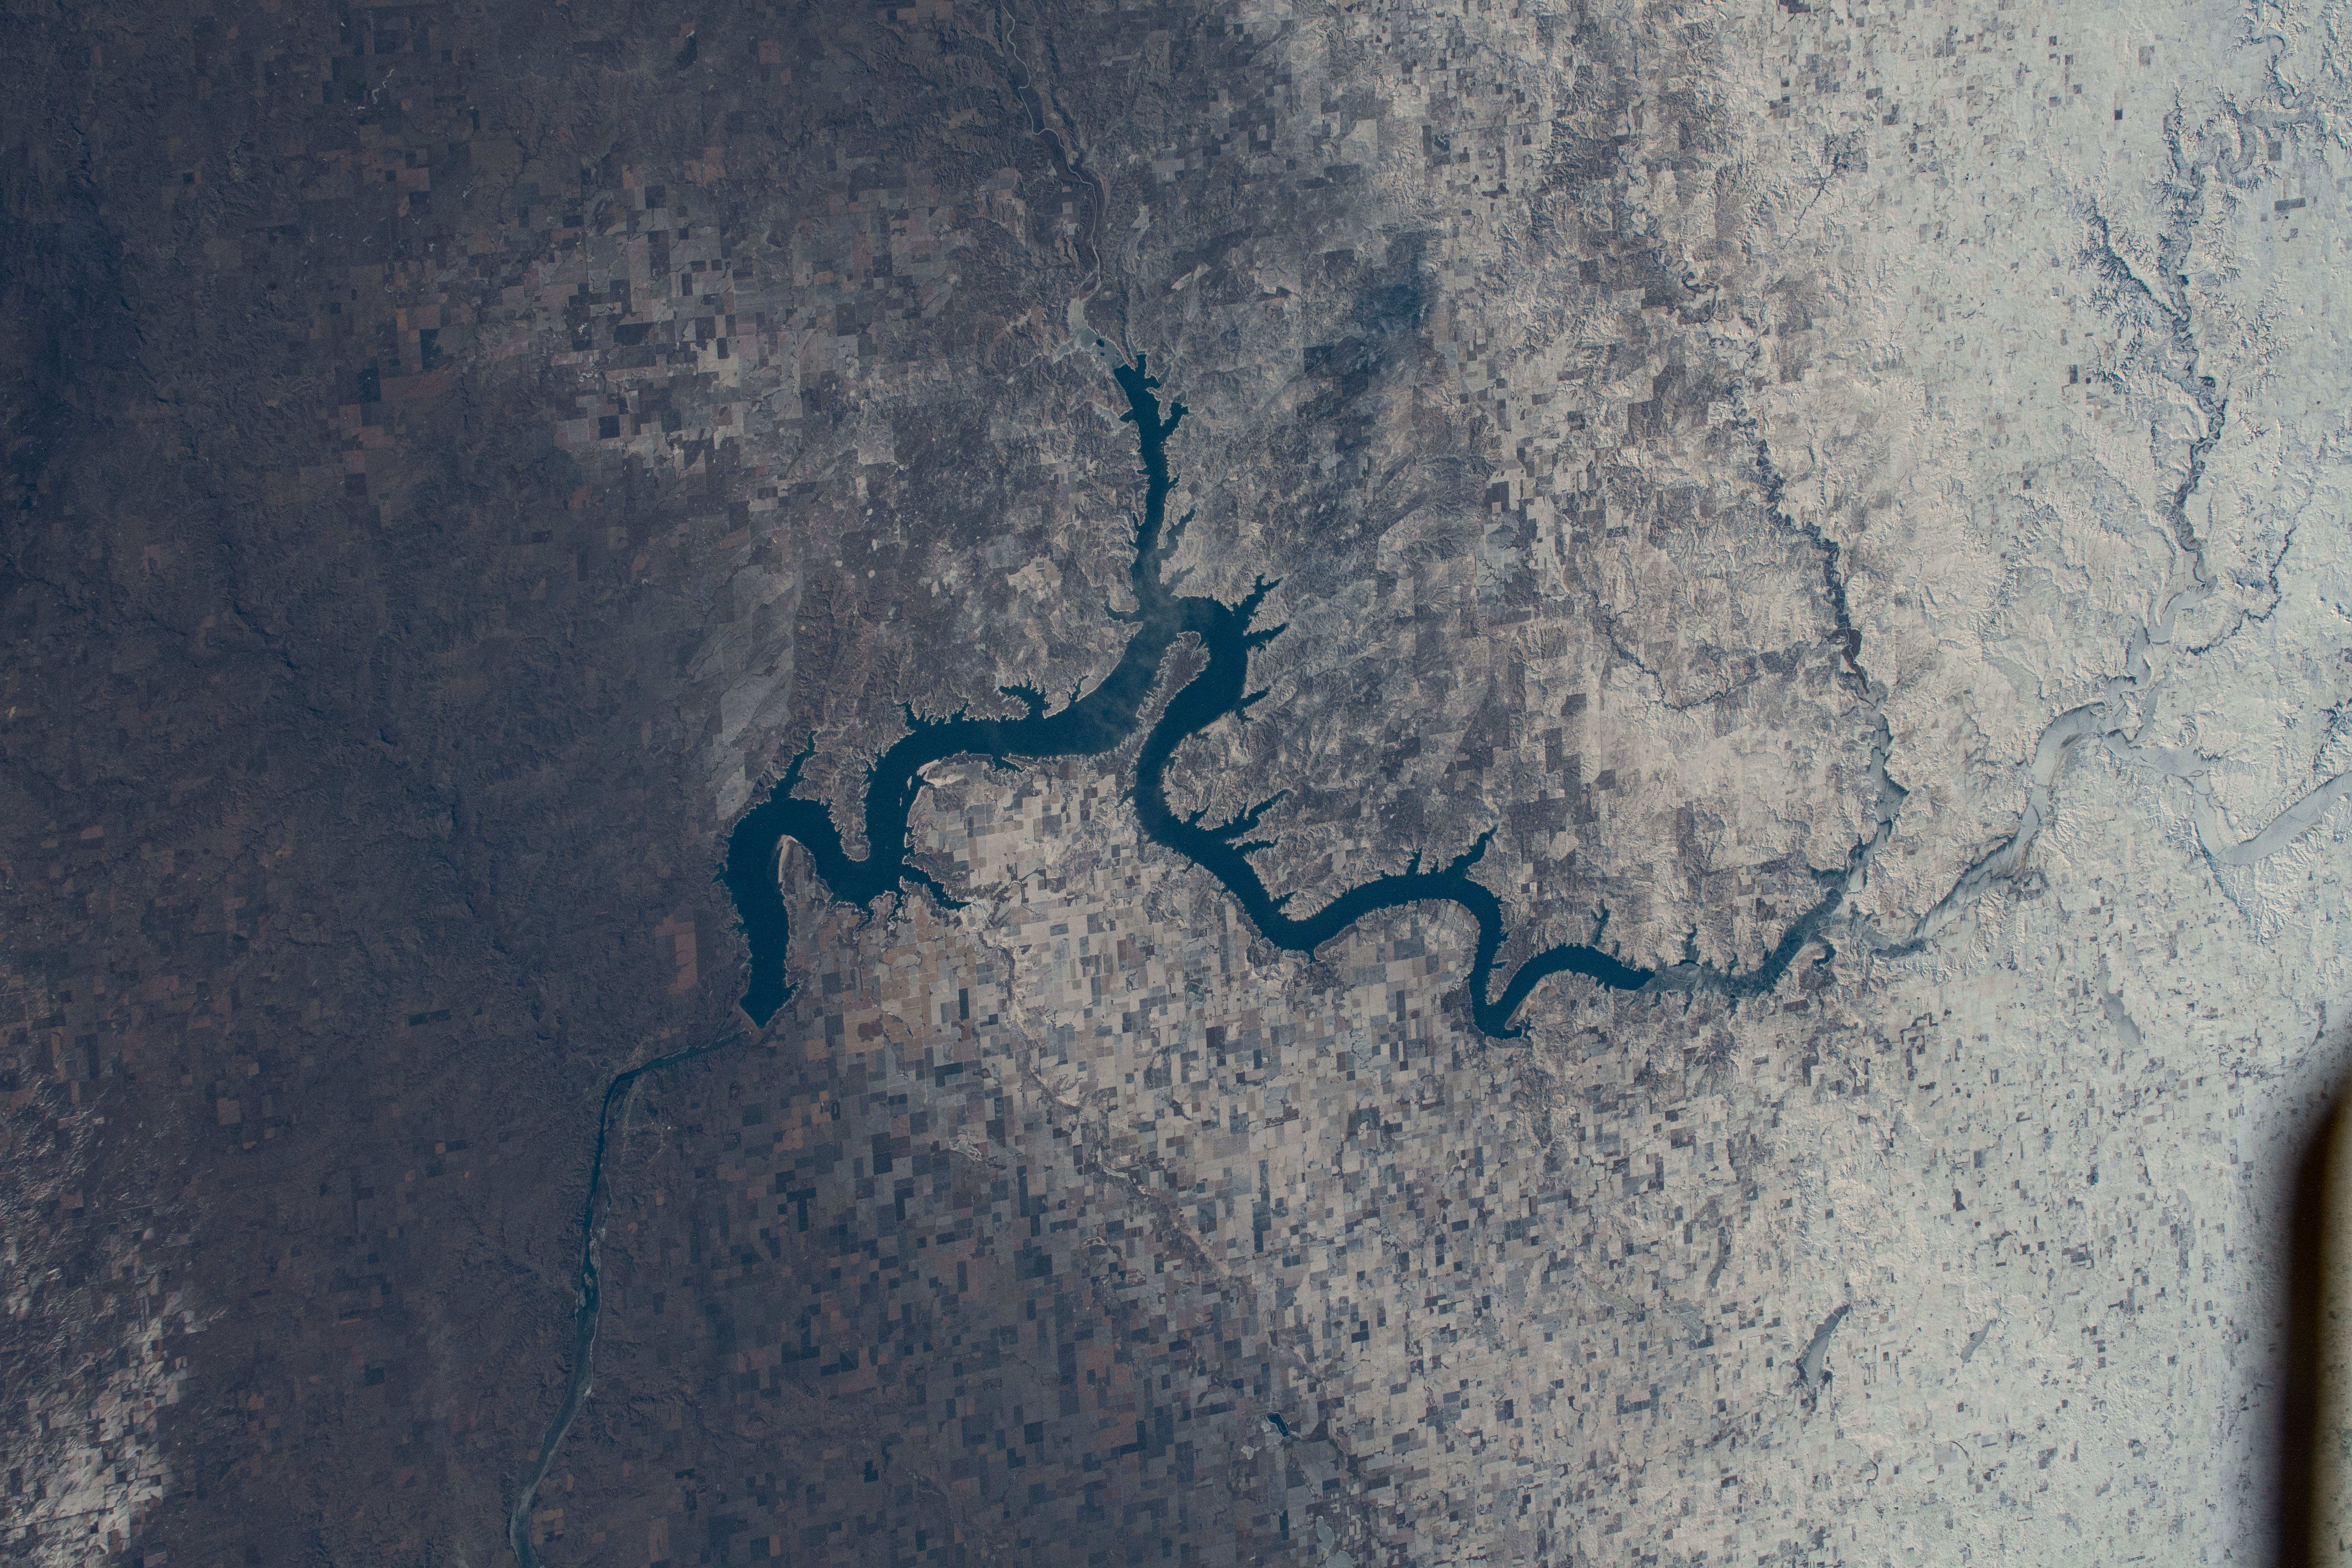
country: USA-SOUTH DAKOTA
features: USA,LAKE OAHE,MISSOURI RIVER,SOUTH DAKOTA
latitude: 44.8
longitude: -100.6
